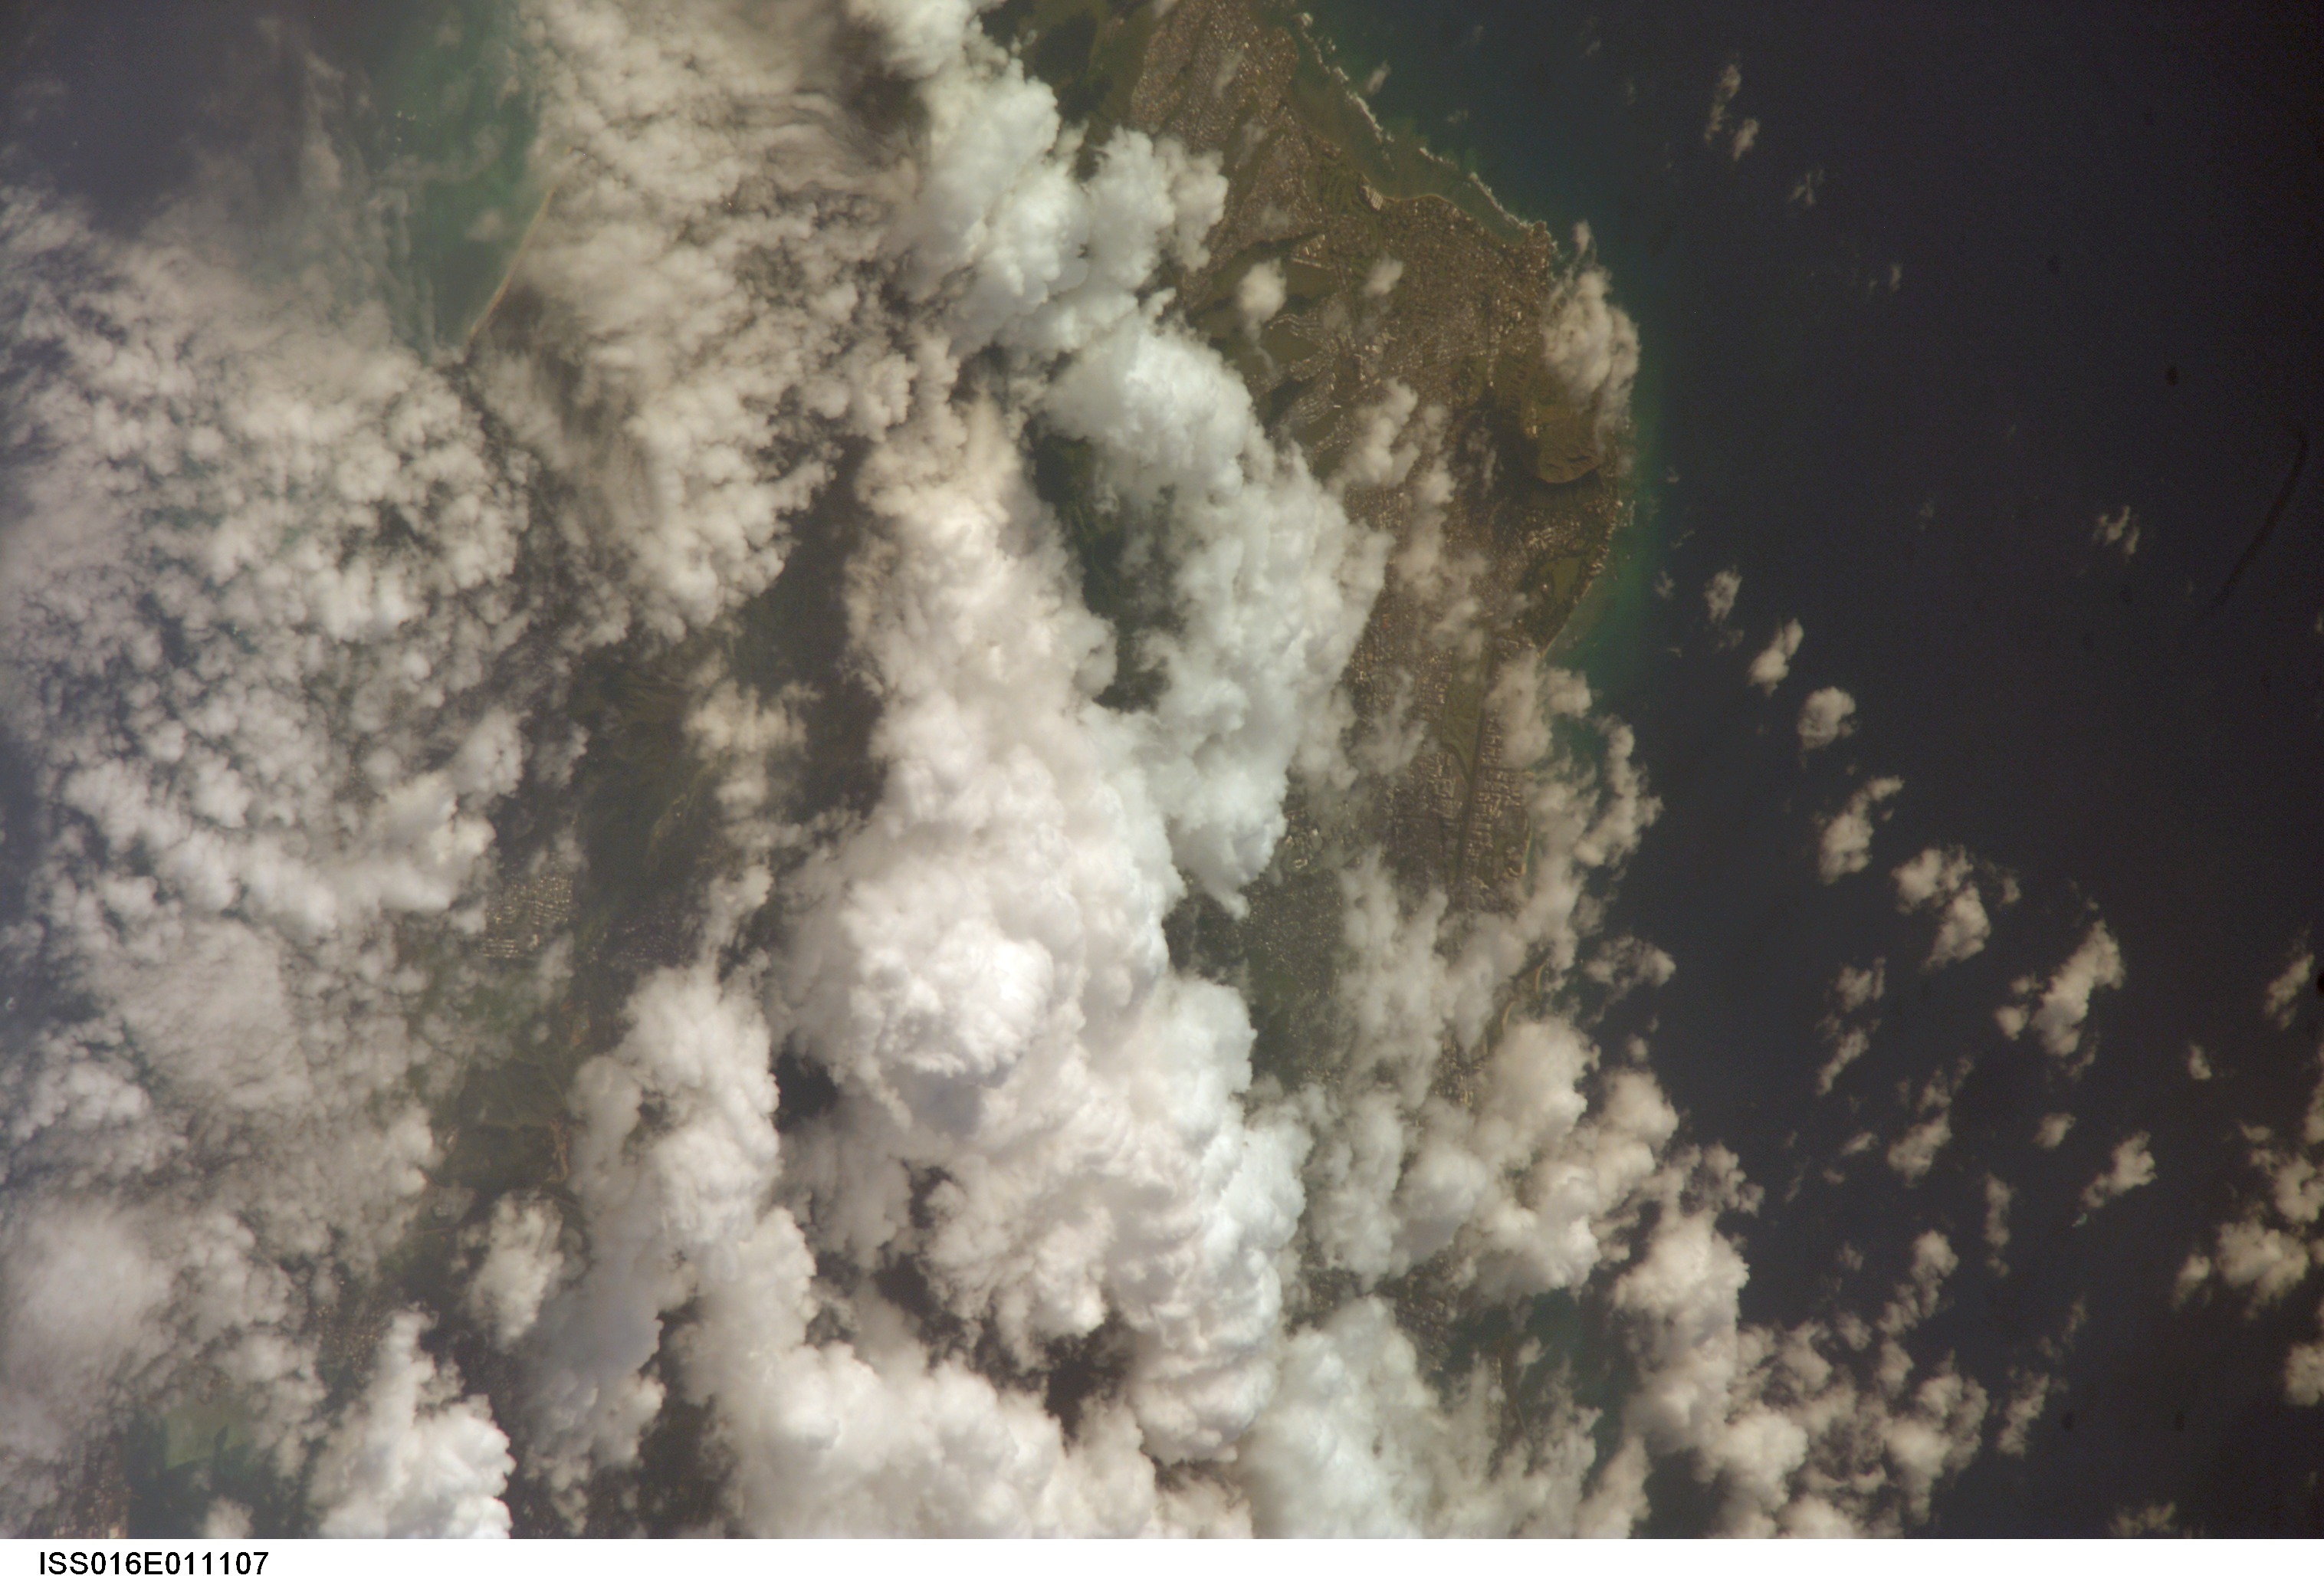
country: USA-HAWAII
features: OAHU, DIAMOND HEAD, HONOLULU
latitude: 21.3
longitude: -157.8
